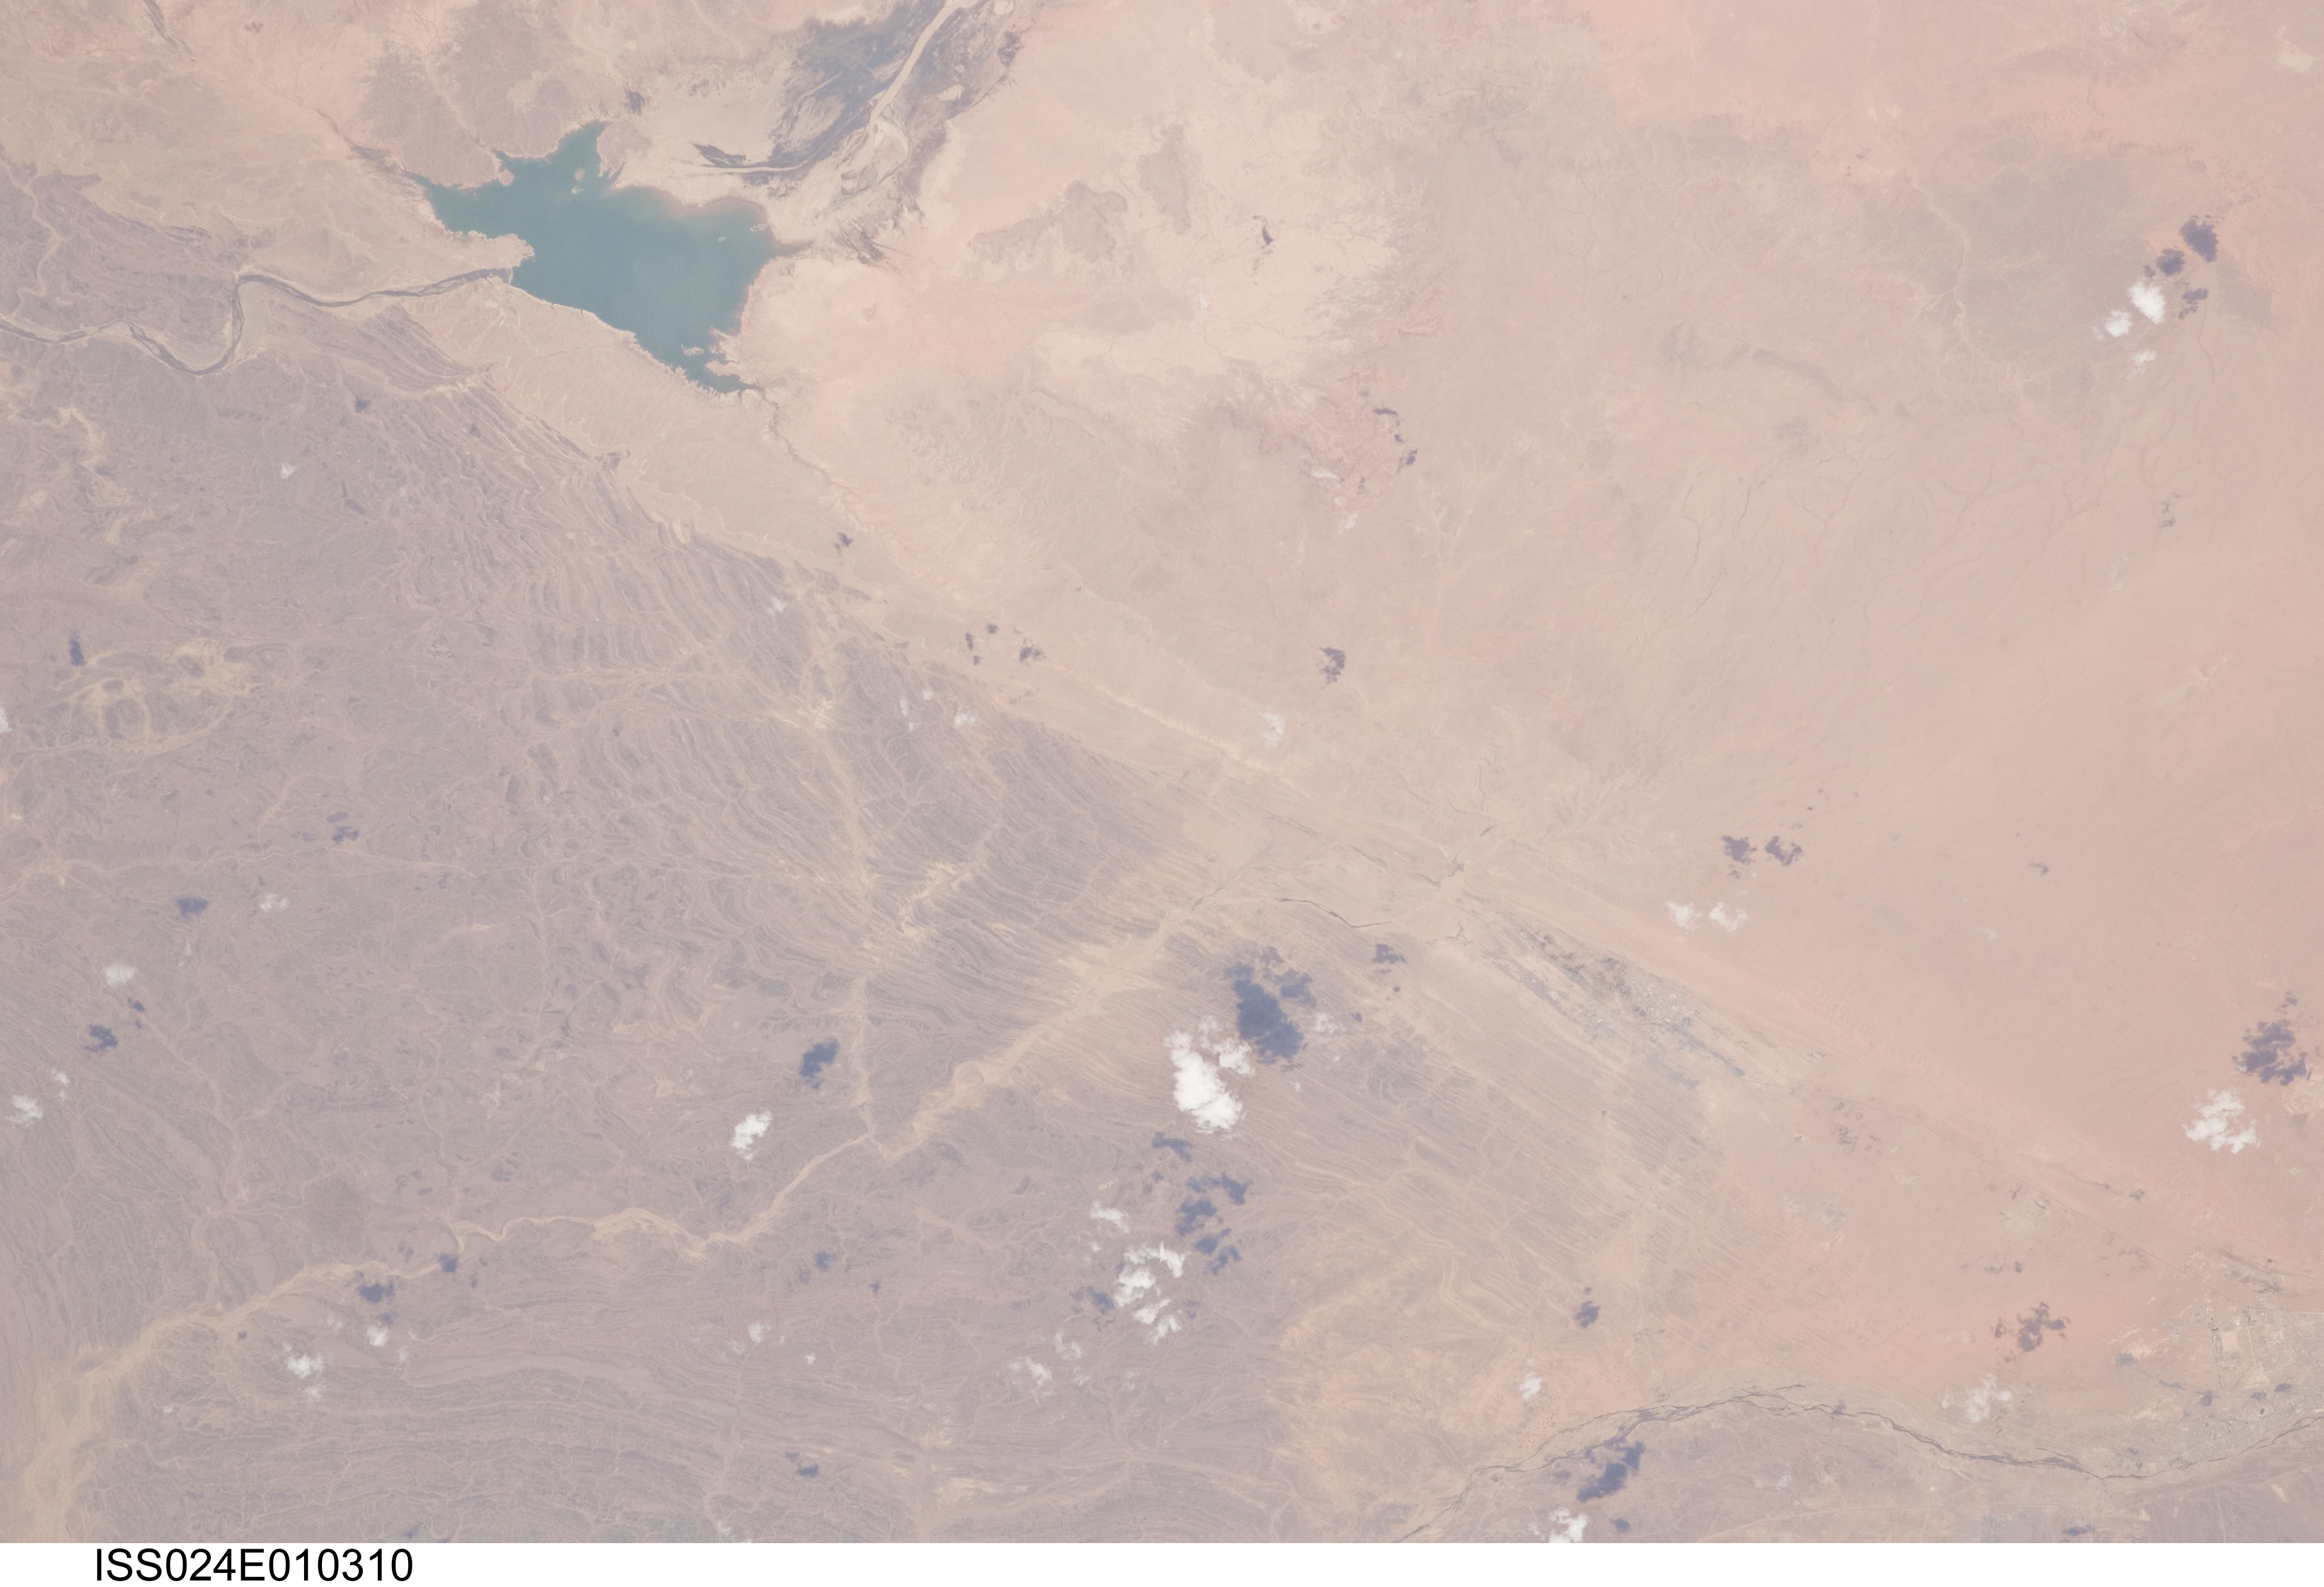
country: ALGERIA
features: OUED GUIR, MENNOUNA MTS., BECHAR, DES.
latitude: 31.5
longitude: -2.5
